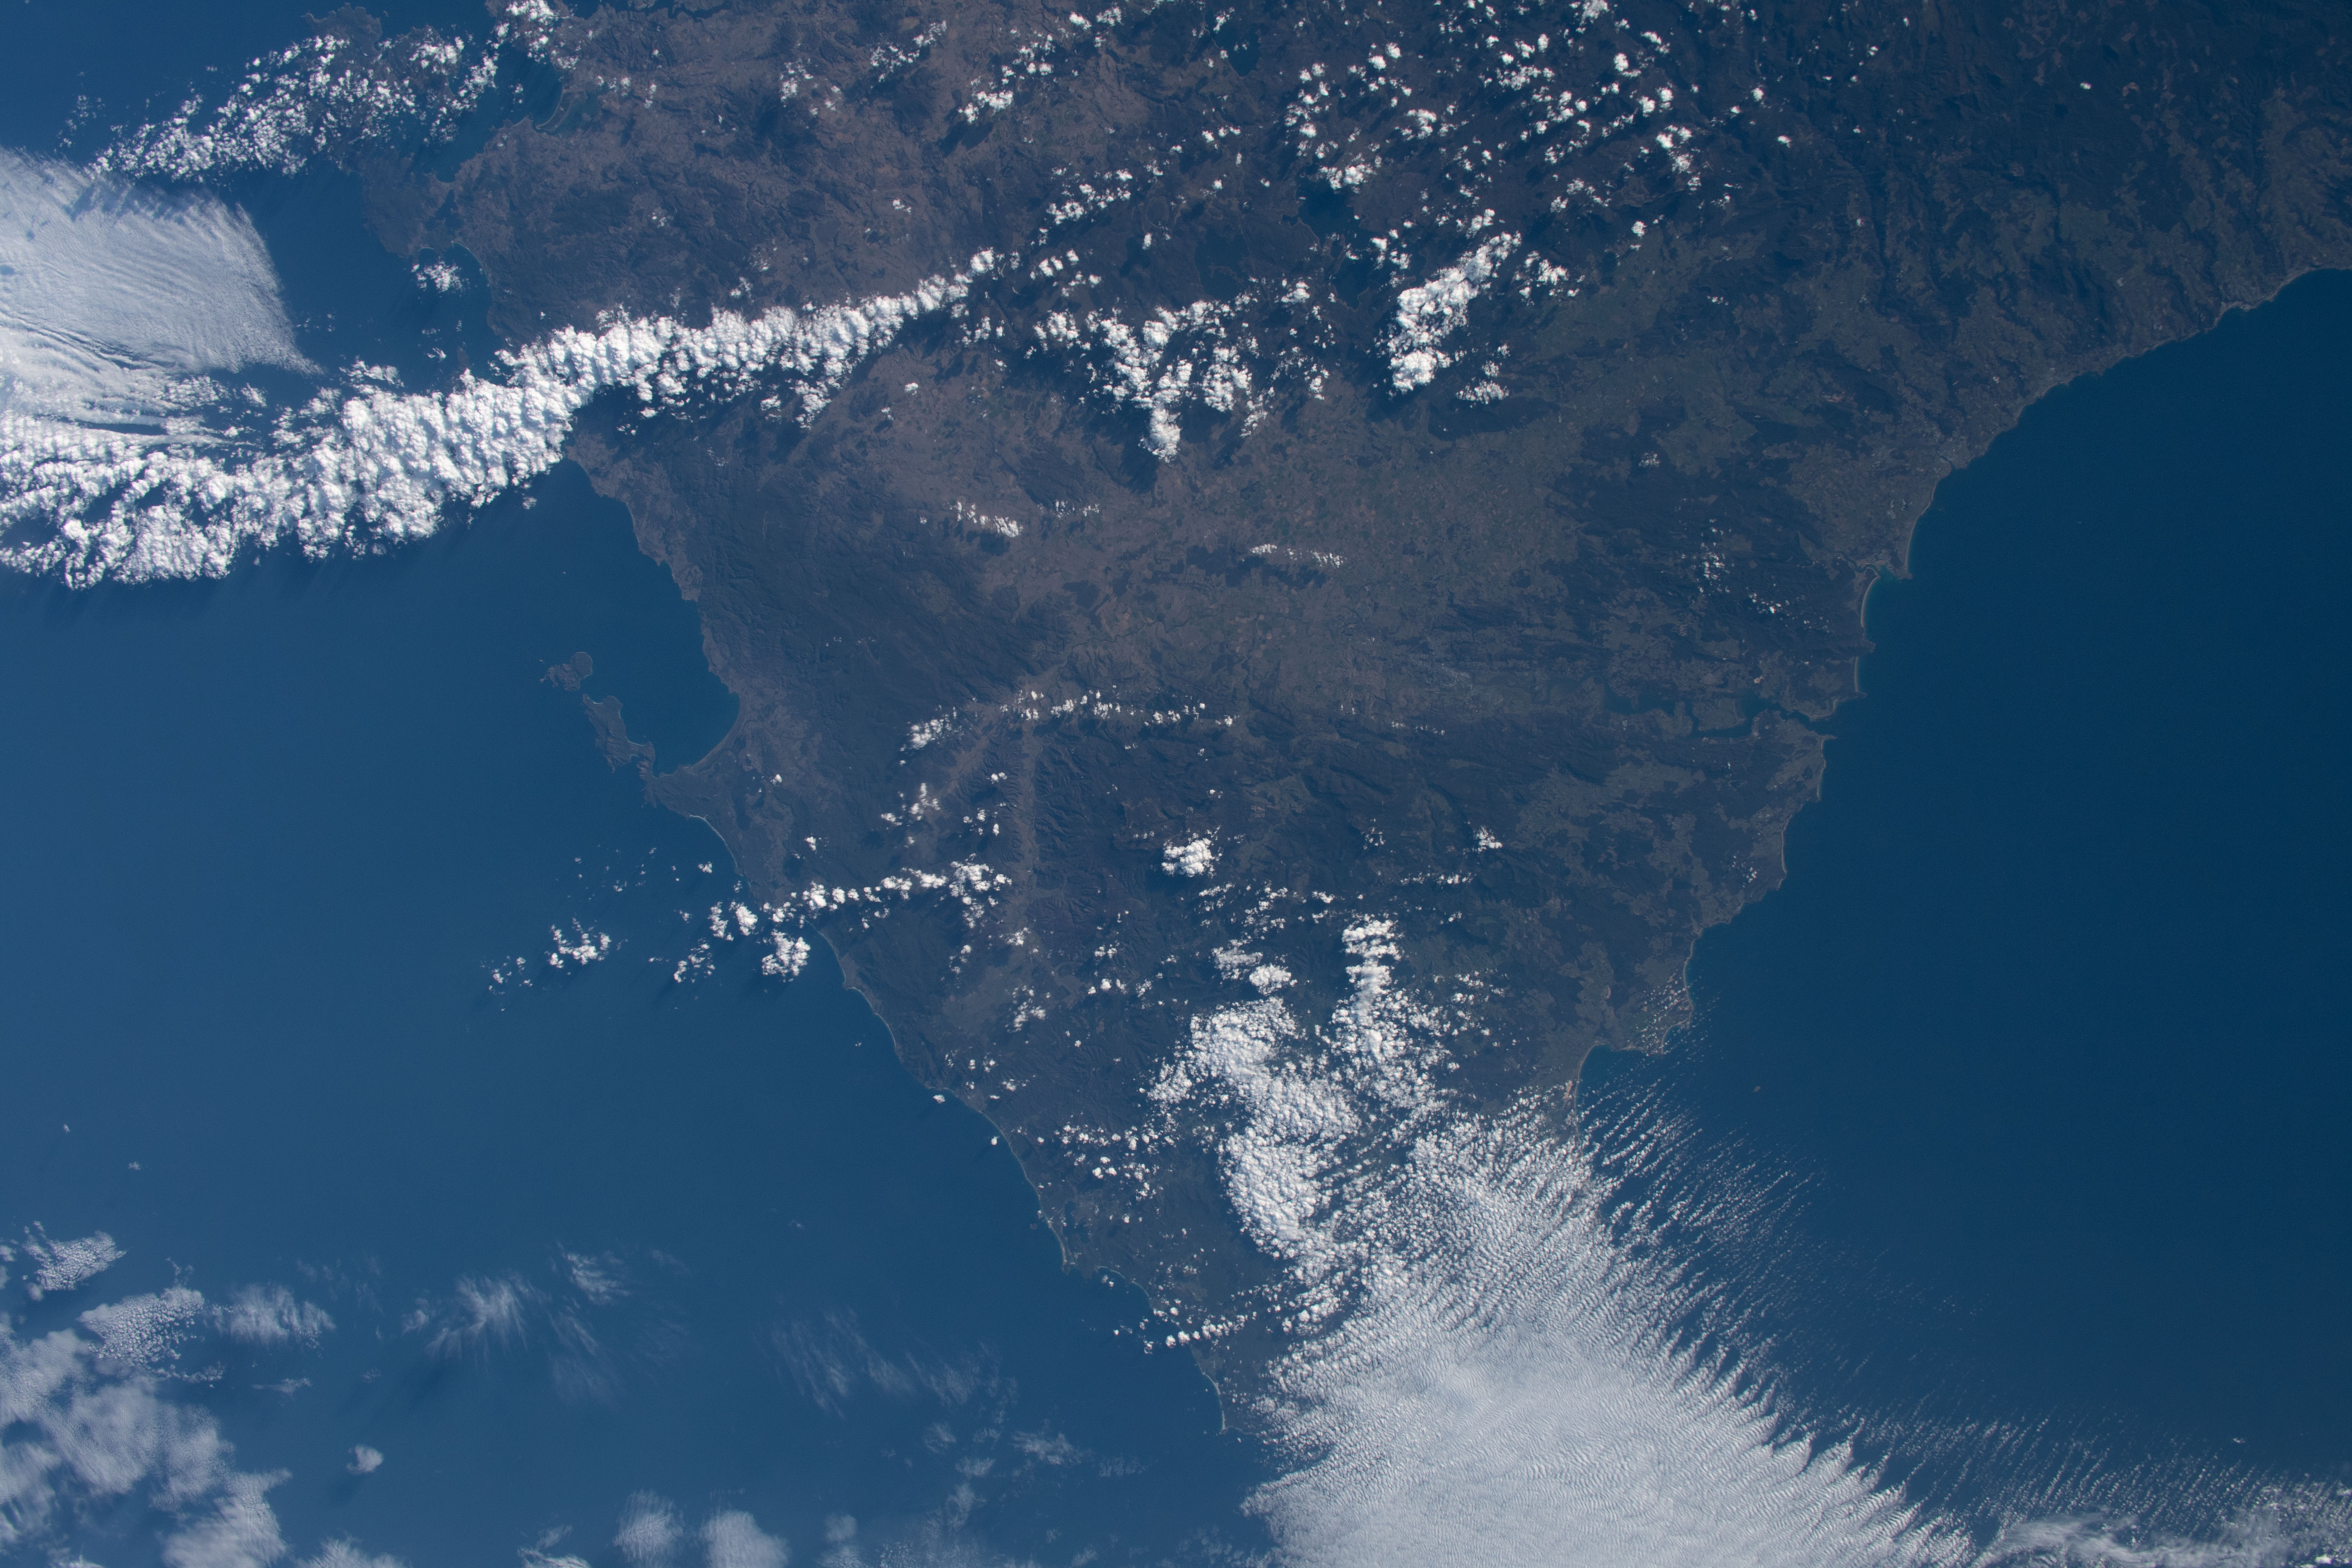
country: AUSTRALIA-T
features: TASMAN SEA, BASS STRAIT, TASMANIA
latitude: -41.5
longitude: 147.5
